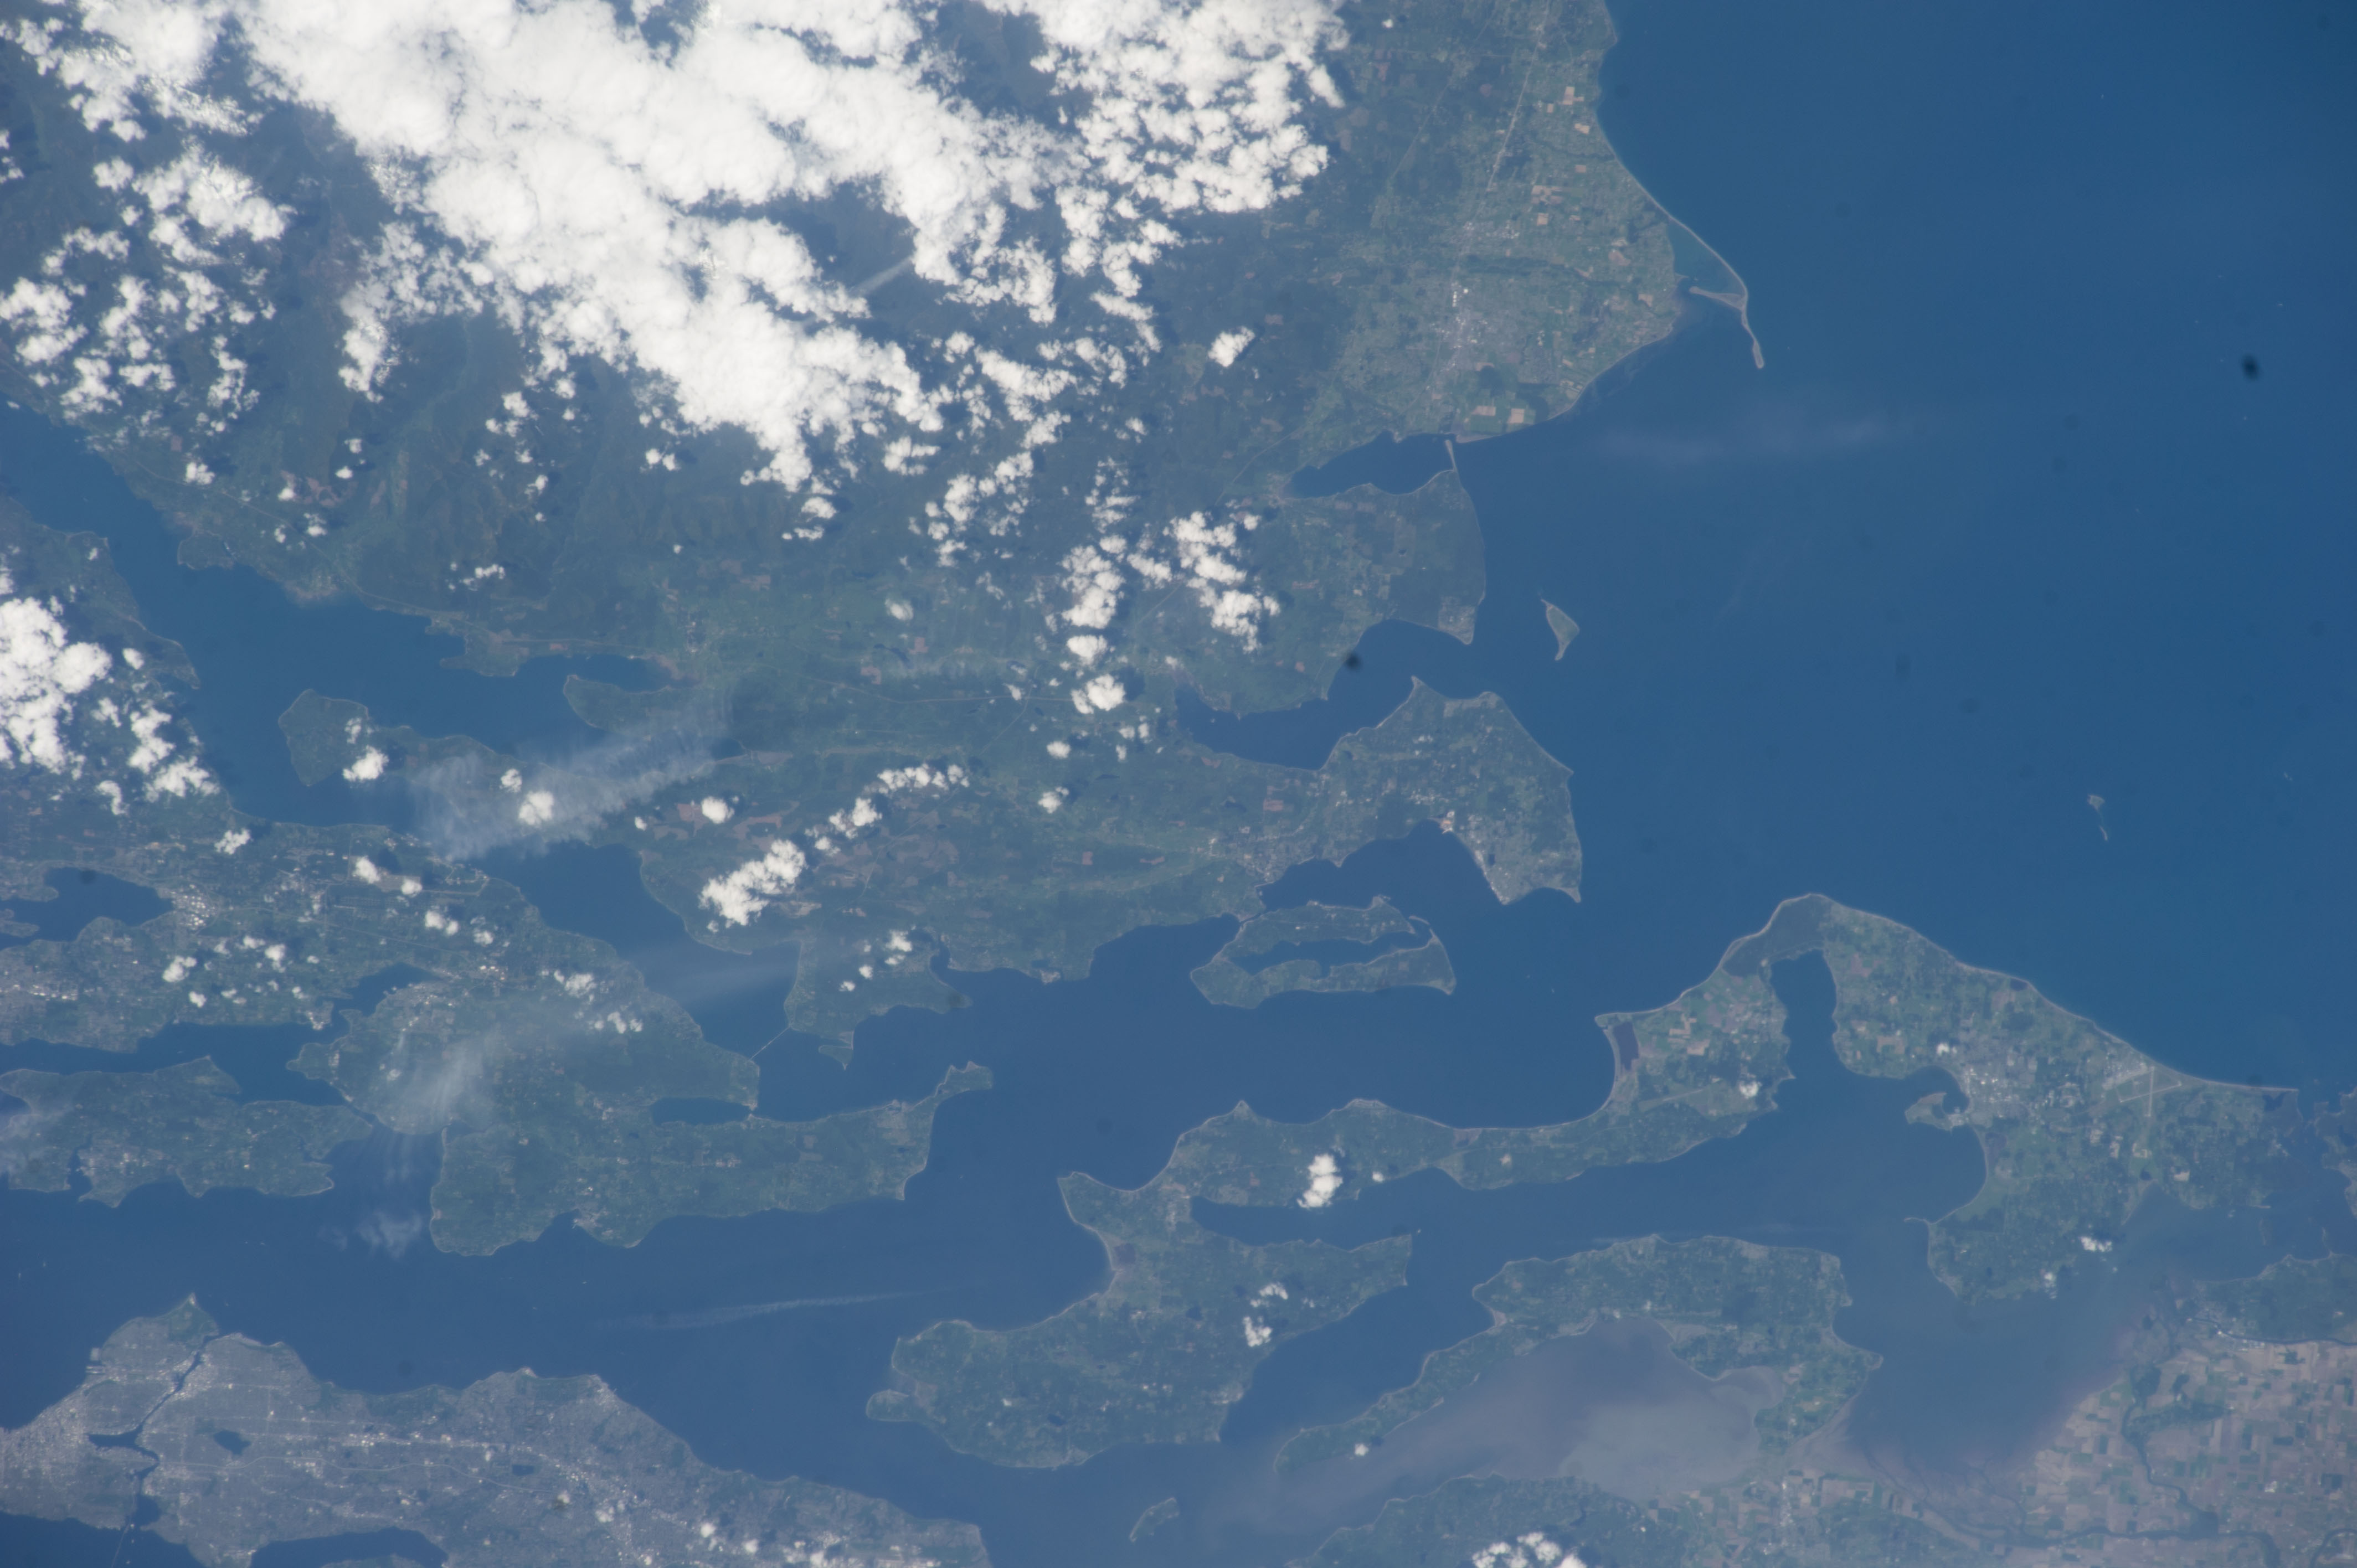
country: USA-WASHINGTON
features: PORT SUSAN, MARROWSTONE ISLAND, DABOB BAY, DABOB CITY, LELAND CITY
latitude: 48.0
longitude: -122.8
